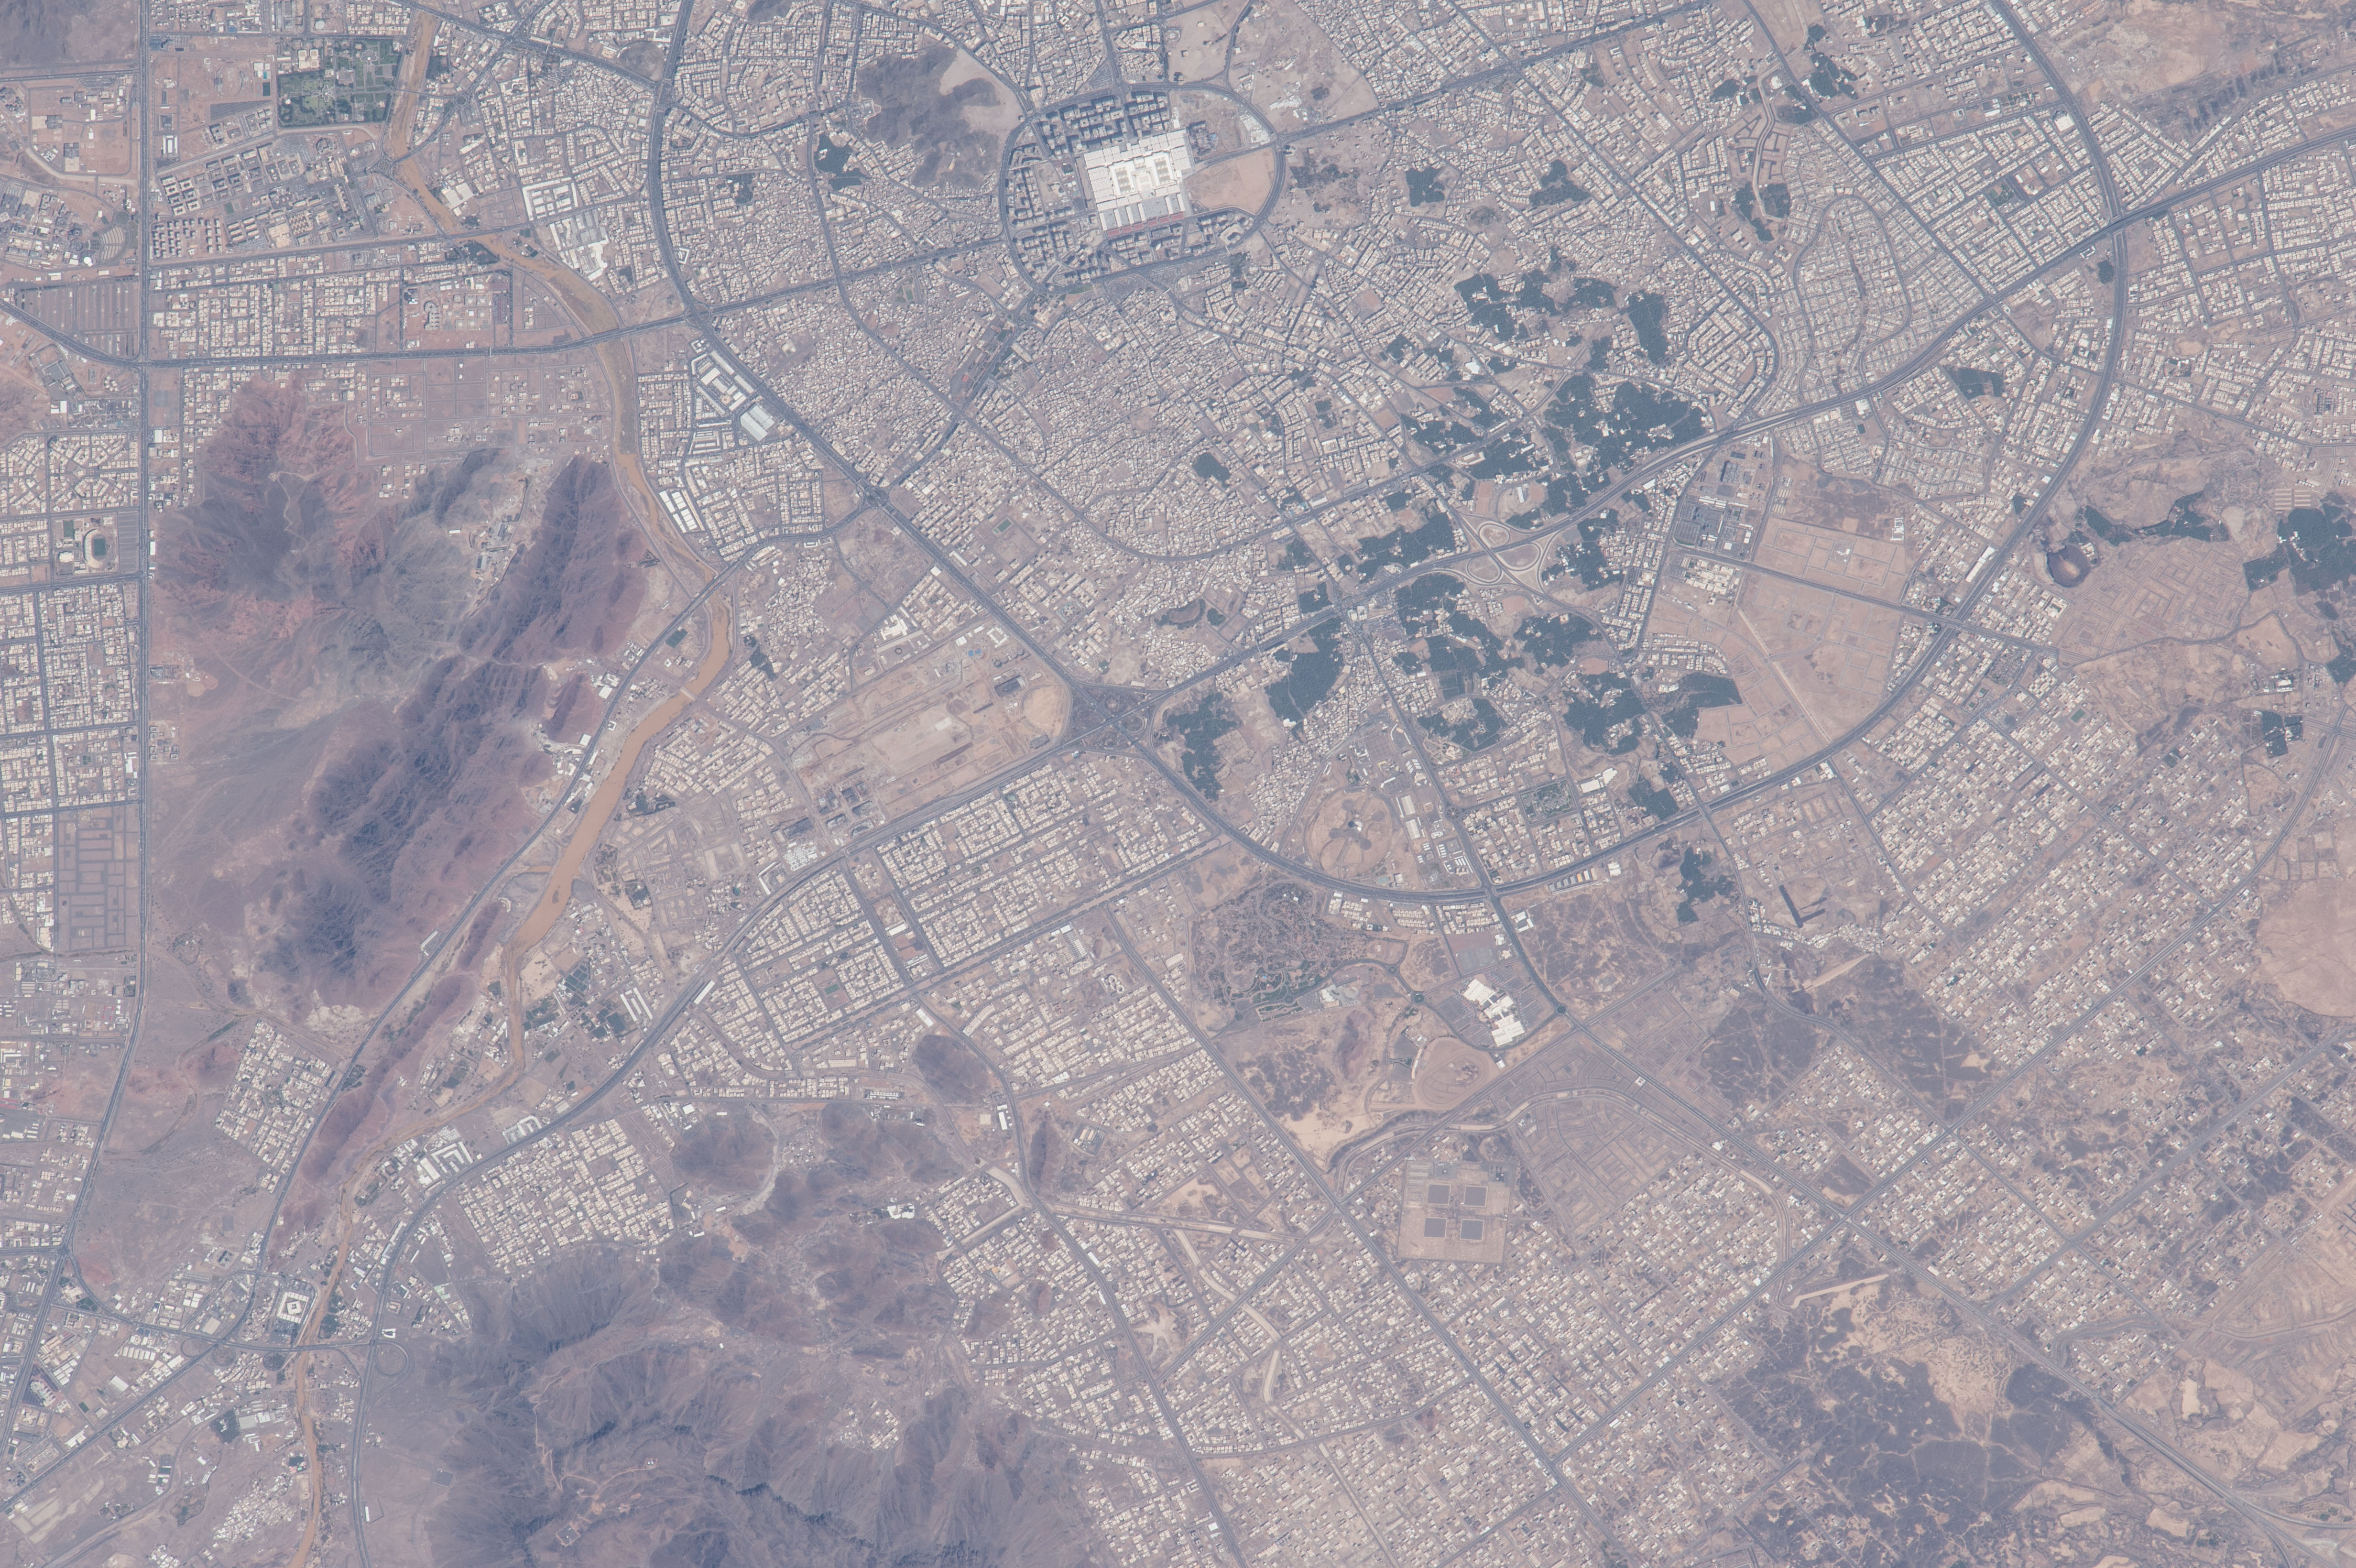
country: SAUDI ARABIA
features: MEDINA, PROPHET'S MOSQUE, ROADS
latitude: 24.4
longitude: 39.5
